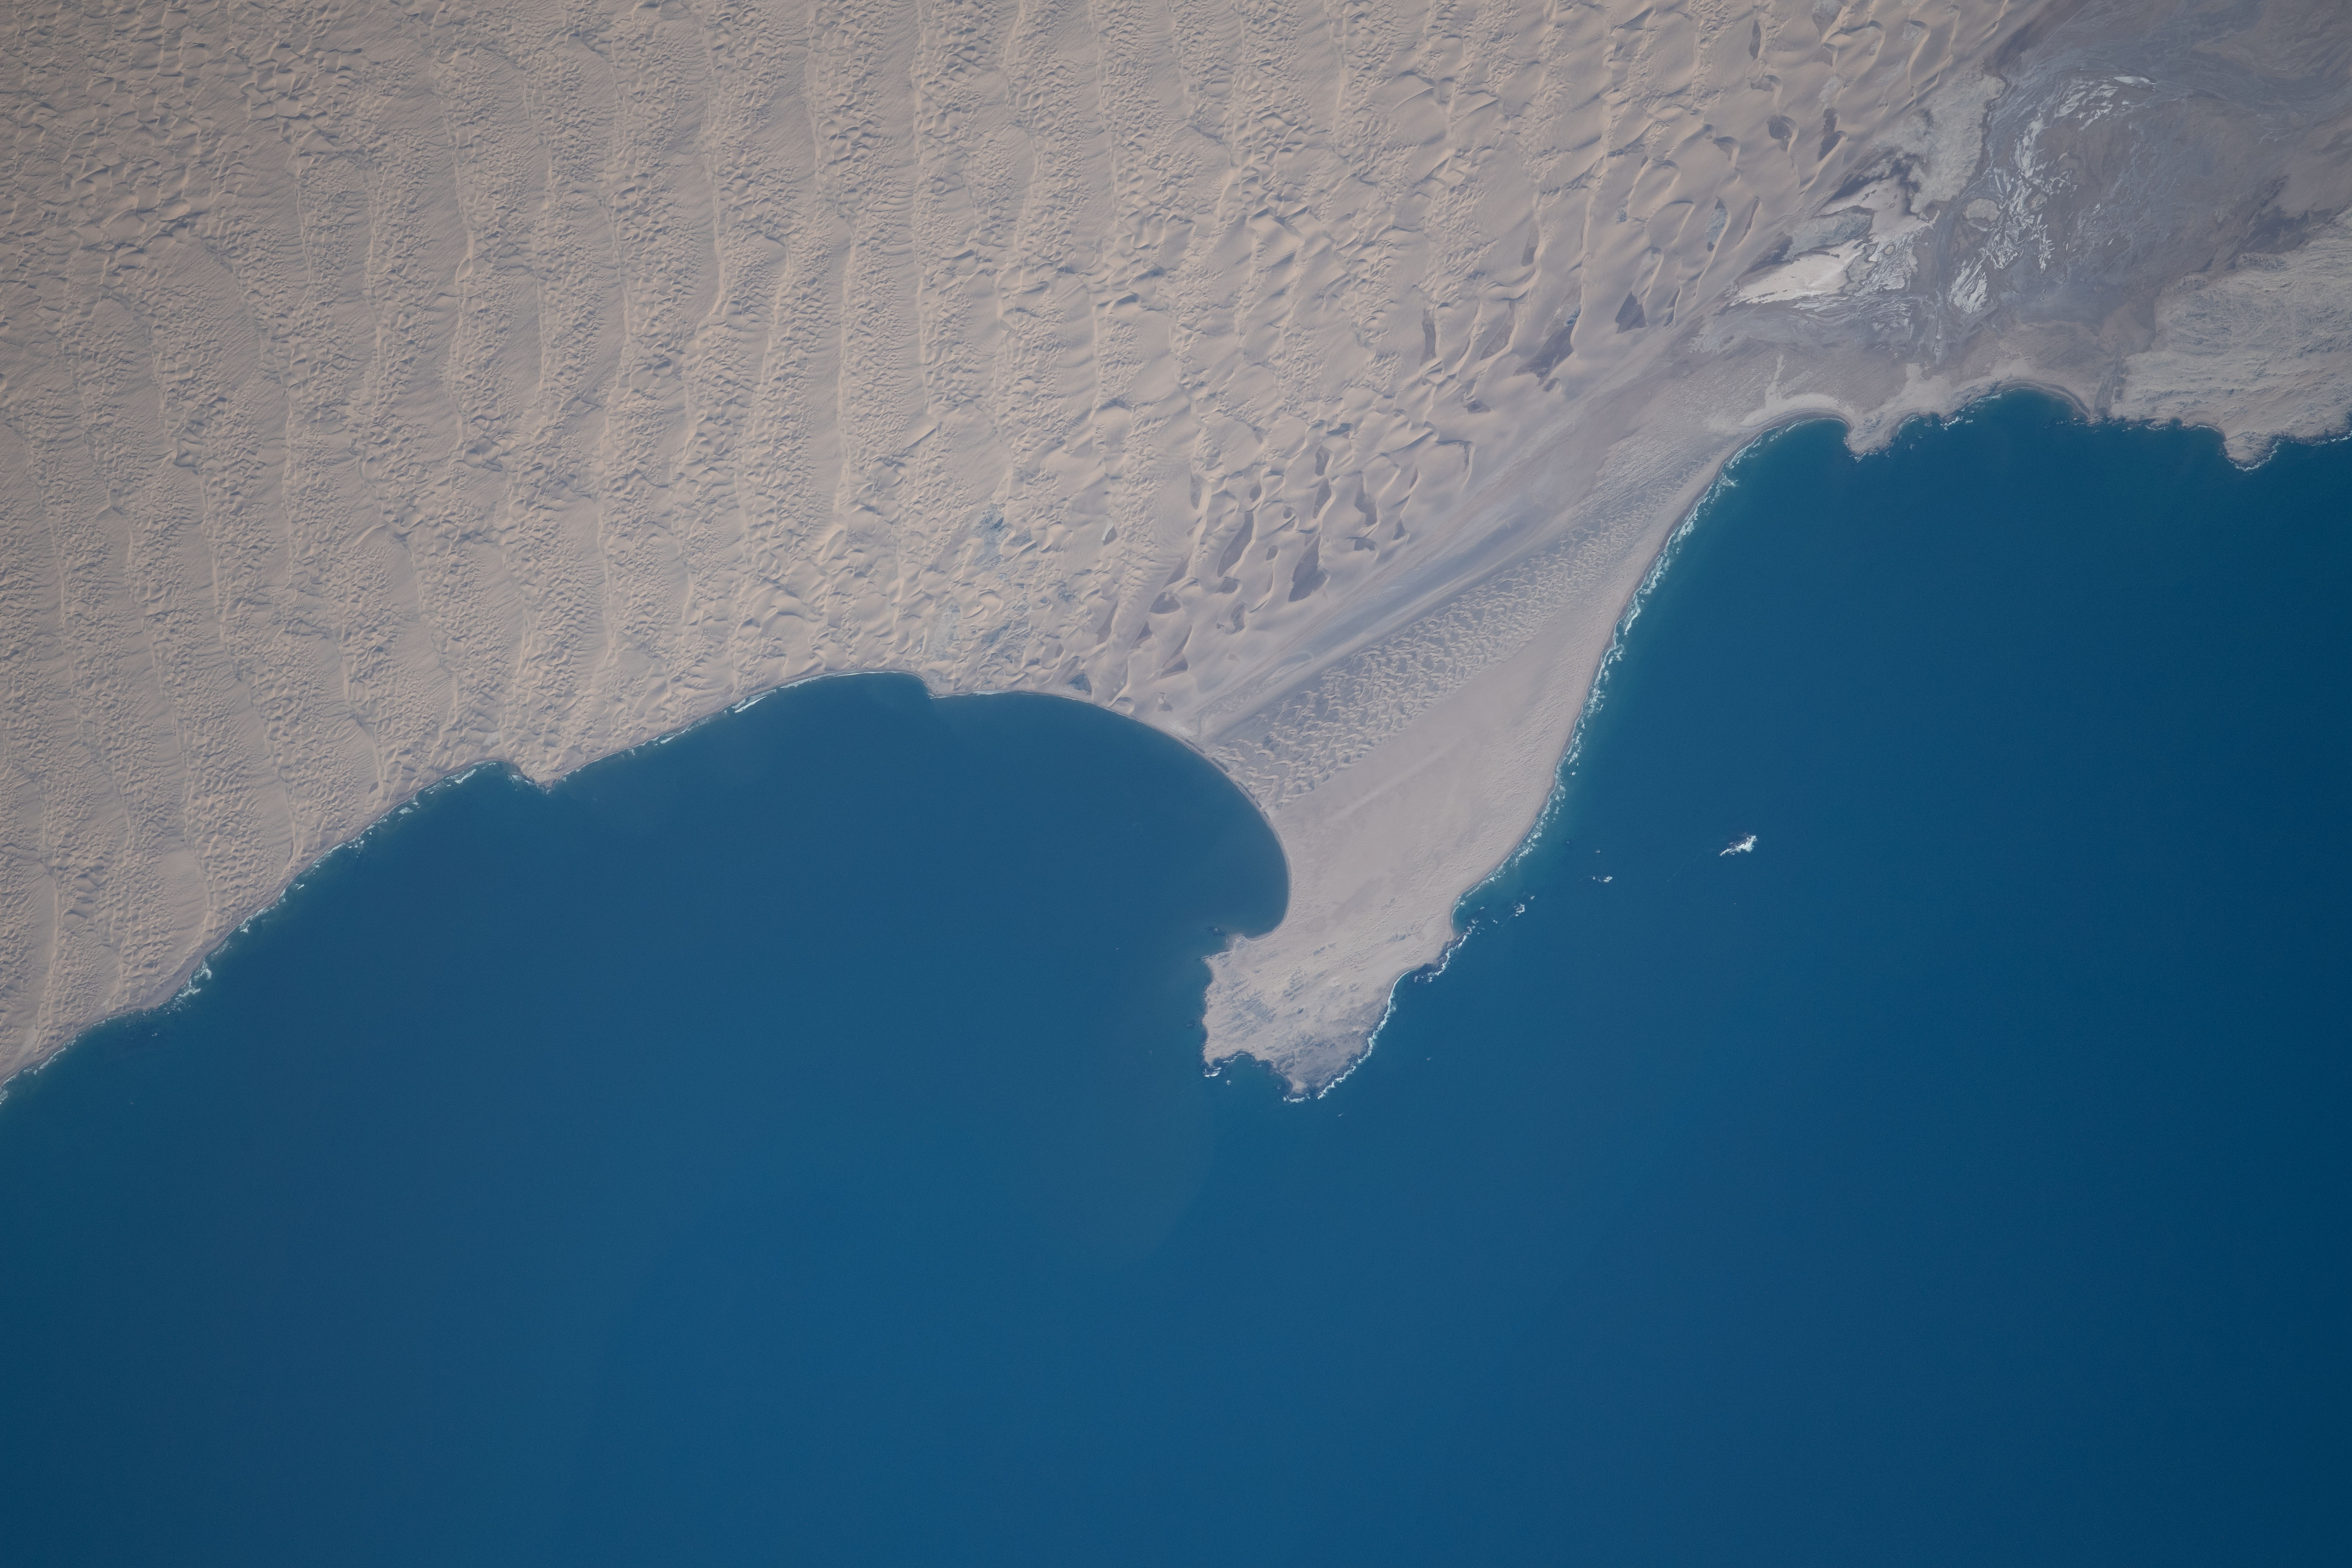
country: NAMIBIA
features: HOTTENTOTS BAY
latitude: -26.1
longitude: 15.0
